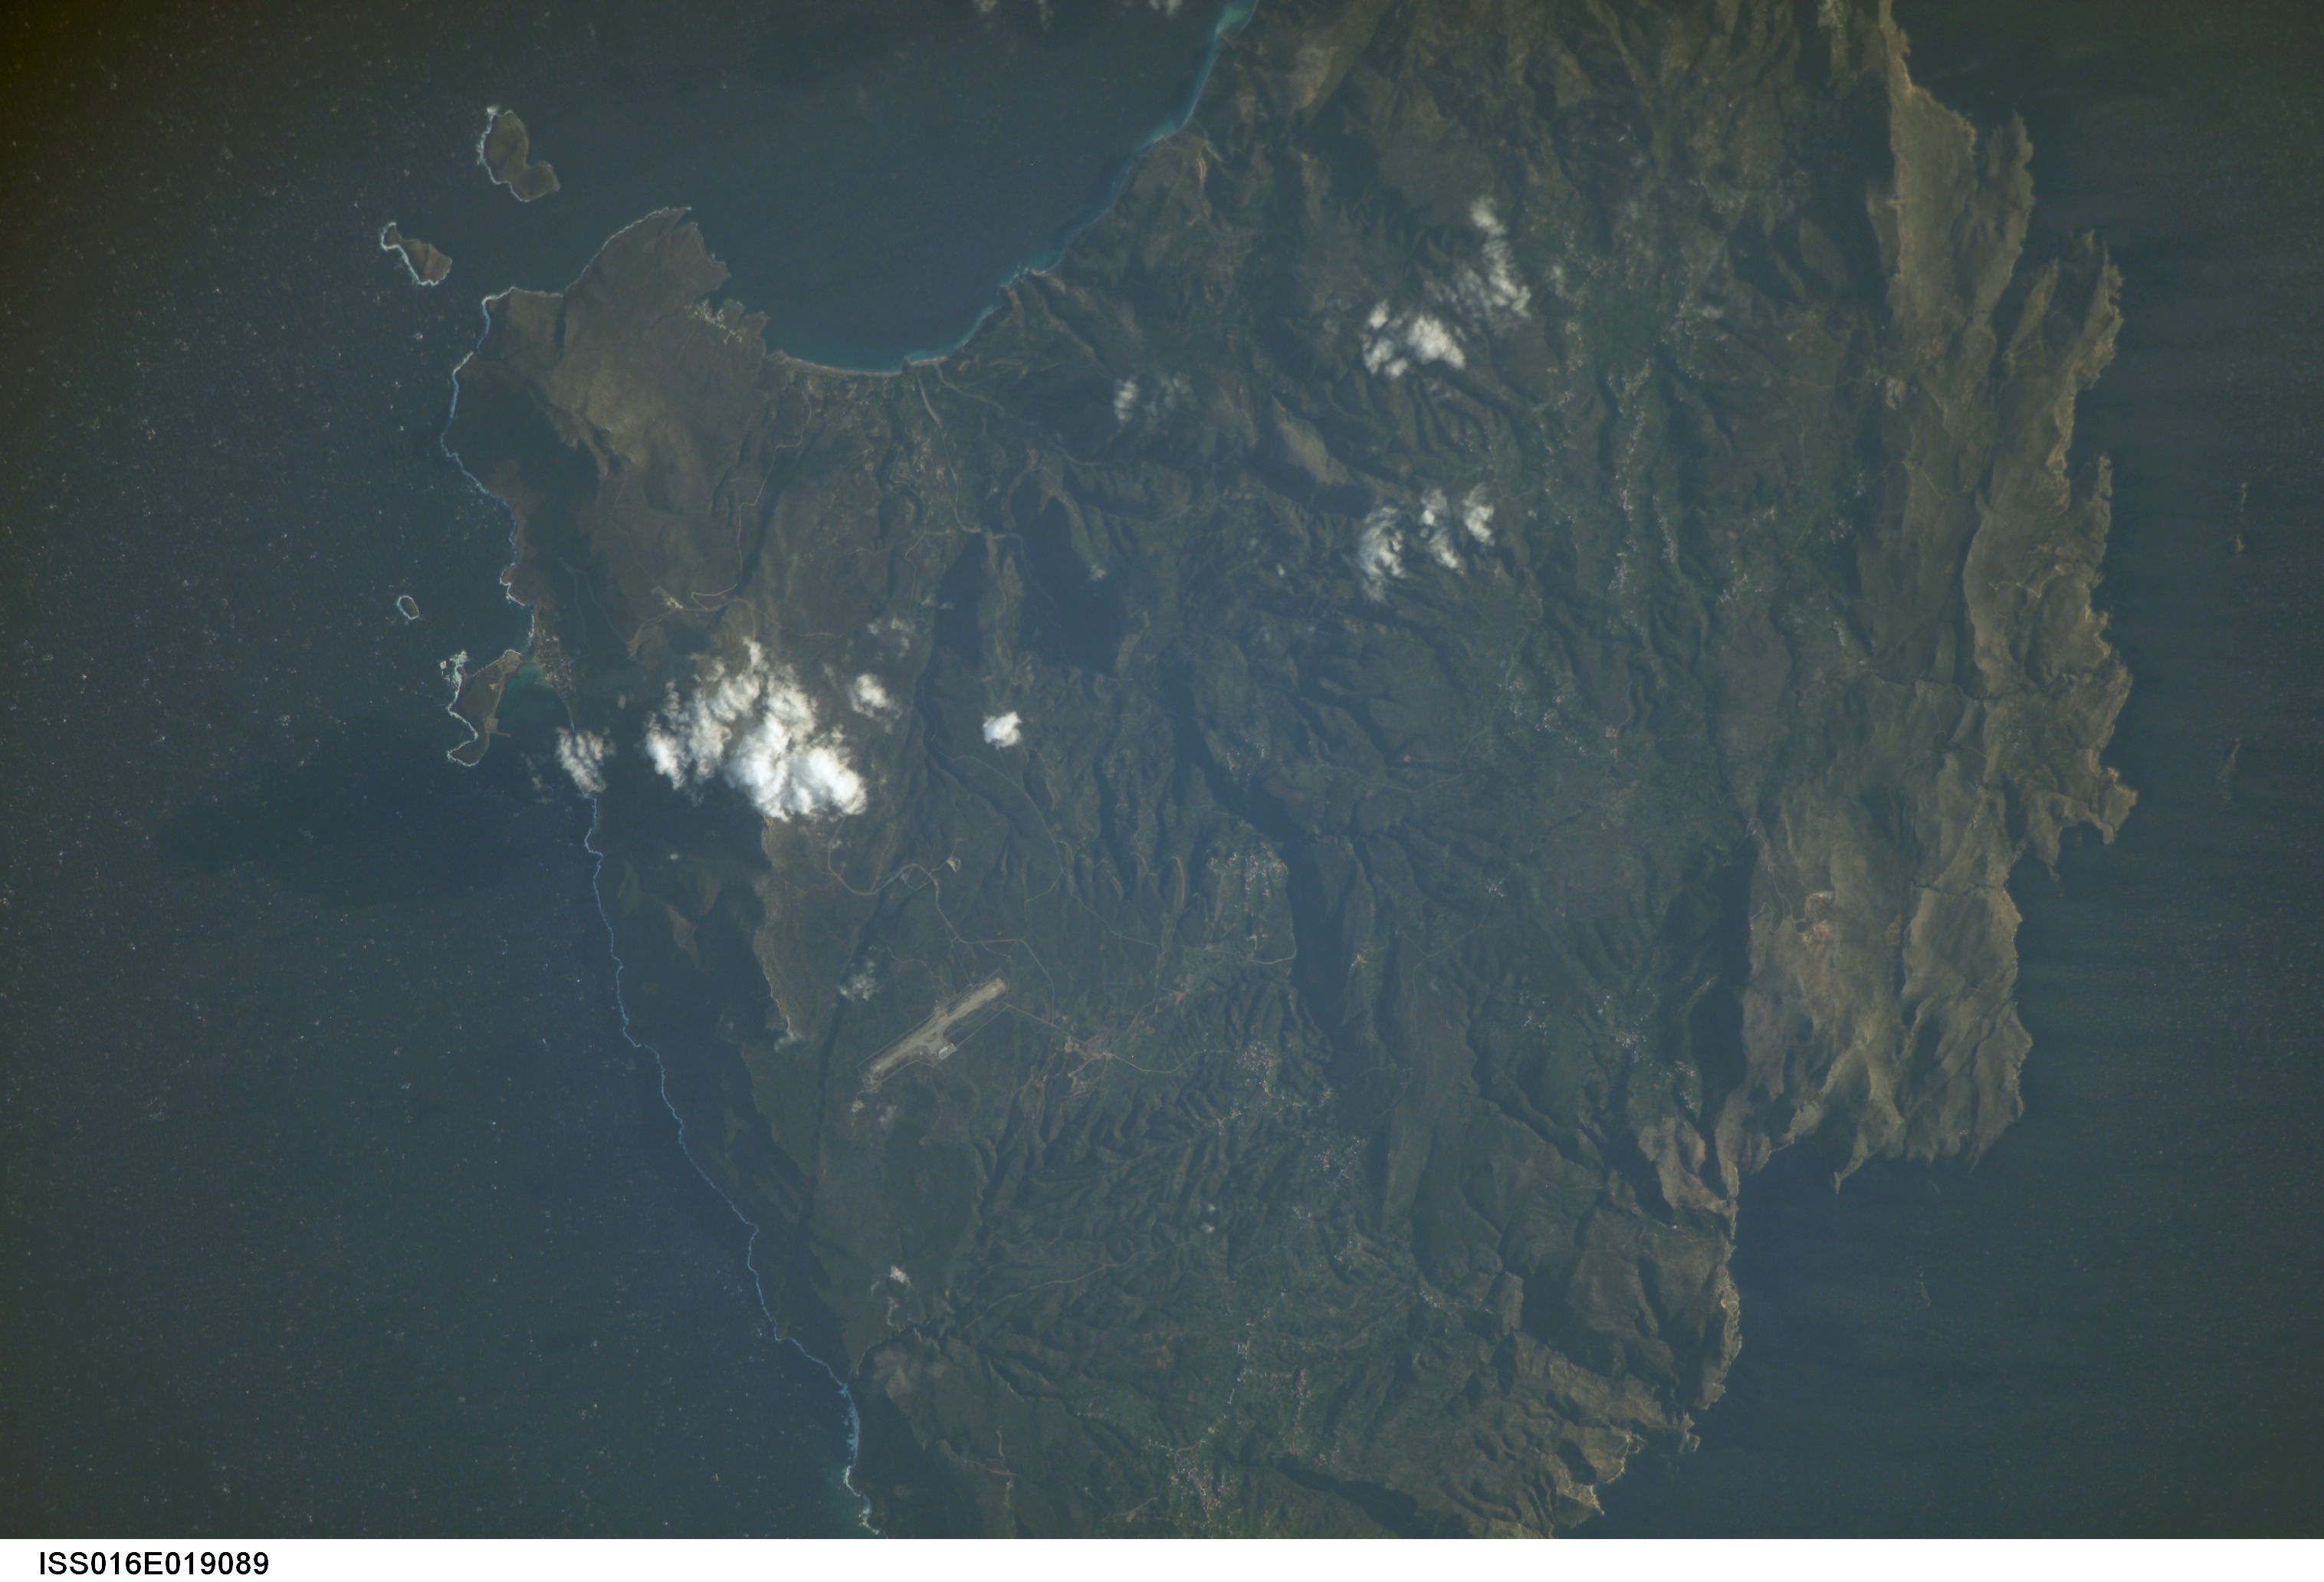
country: GREECE
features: KYTHIRA, C. MOTHONAIO, FOR.
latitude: 36.2
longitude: 23.0
